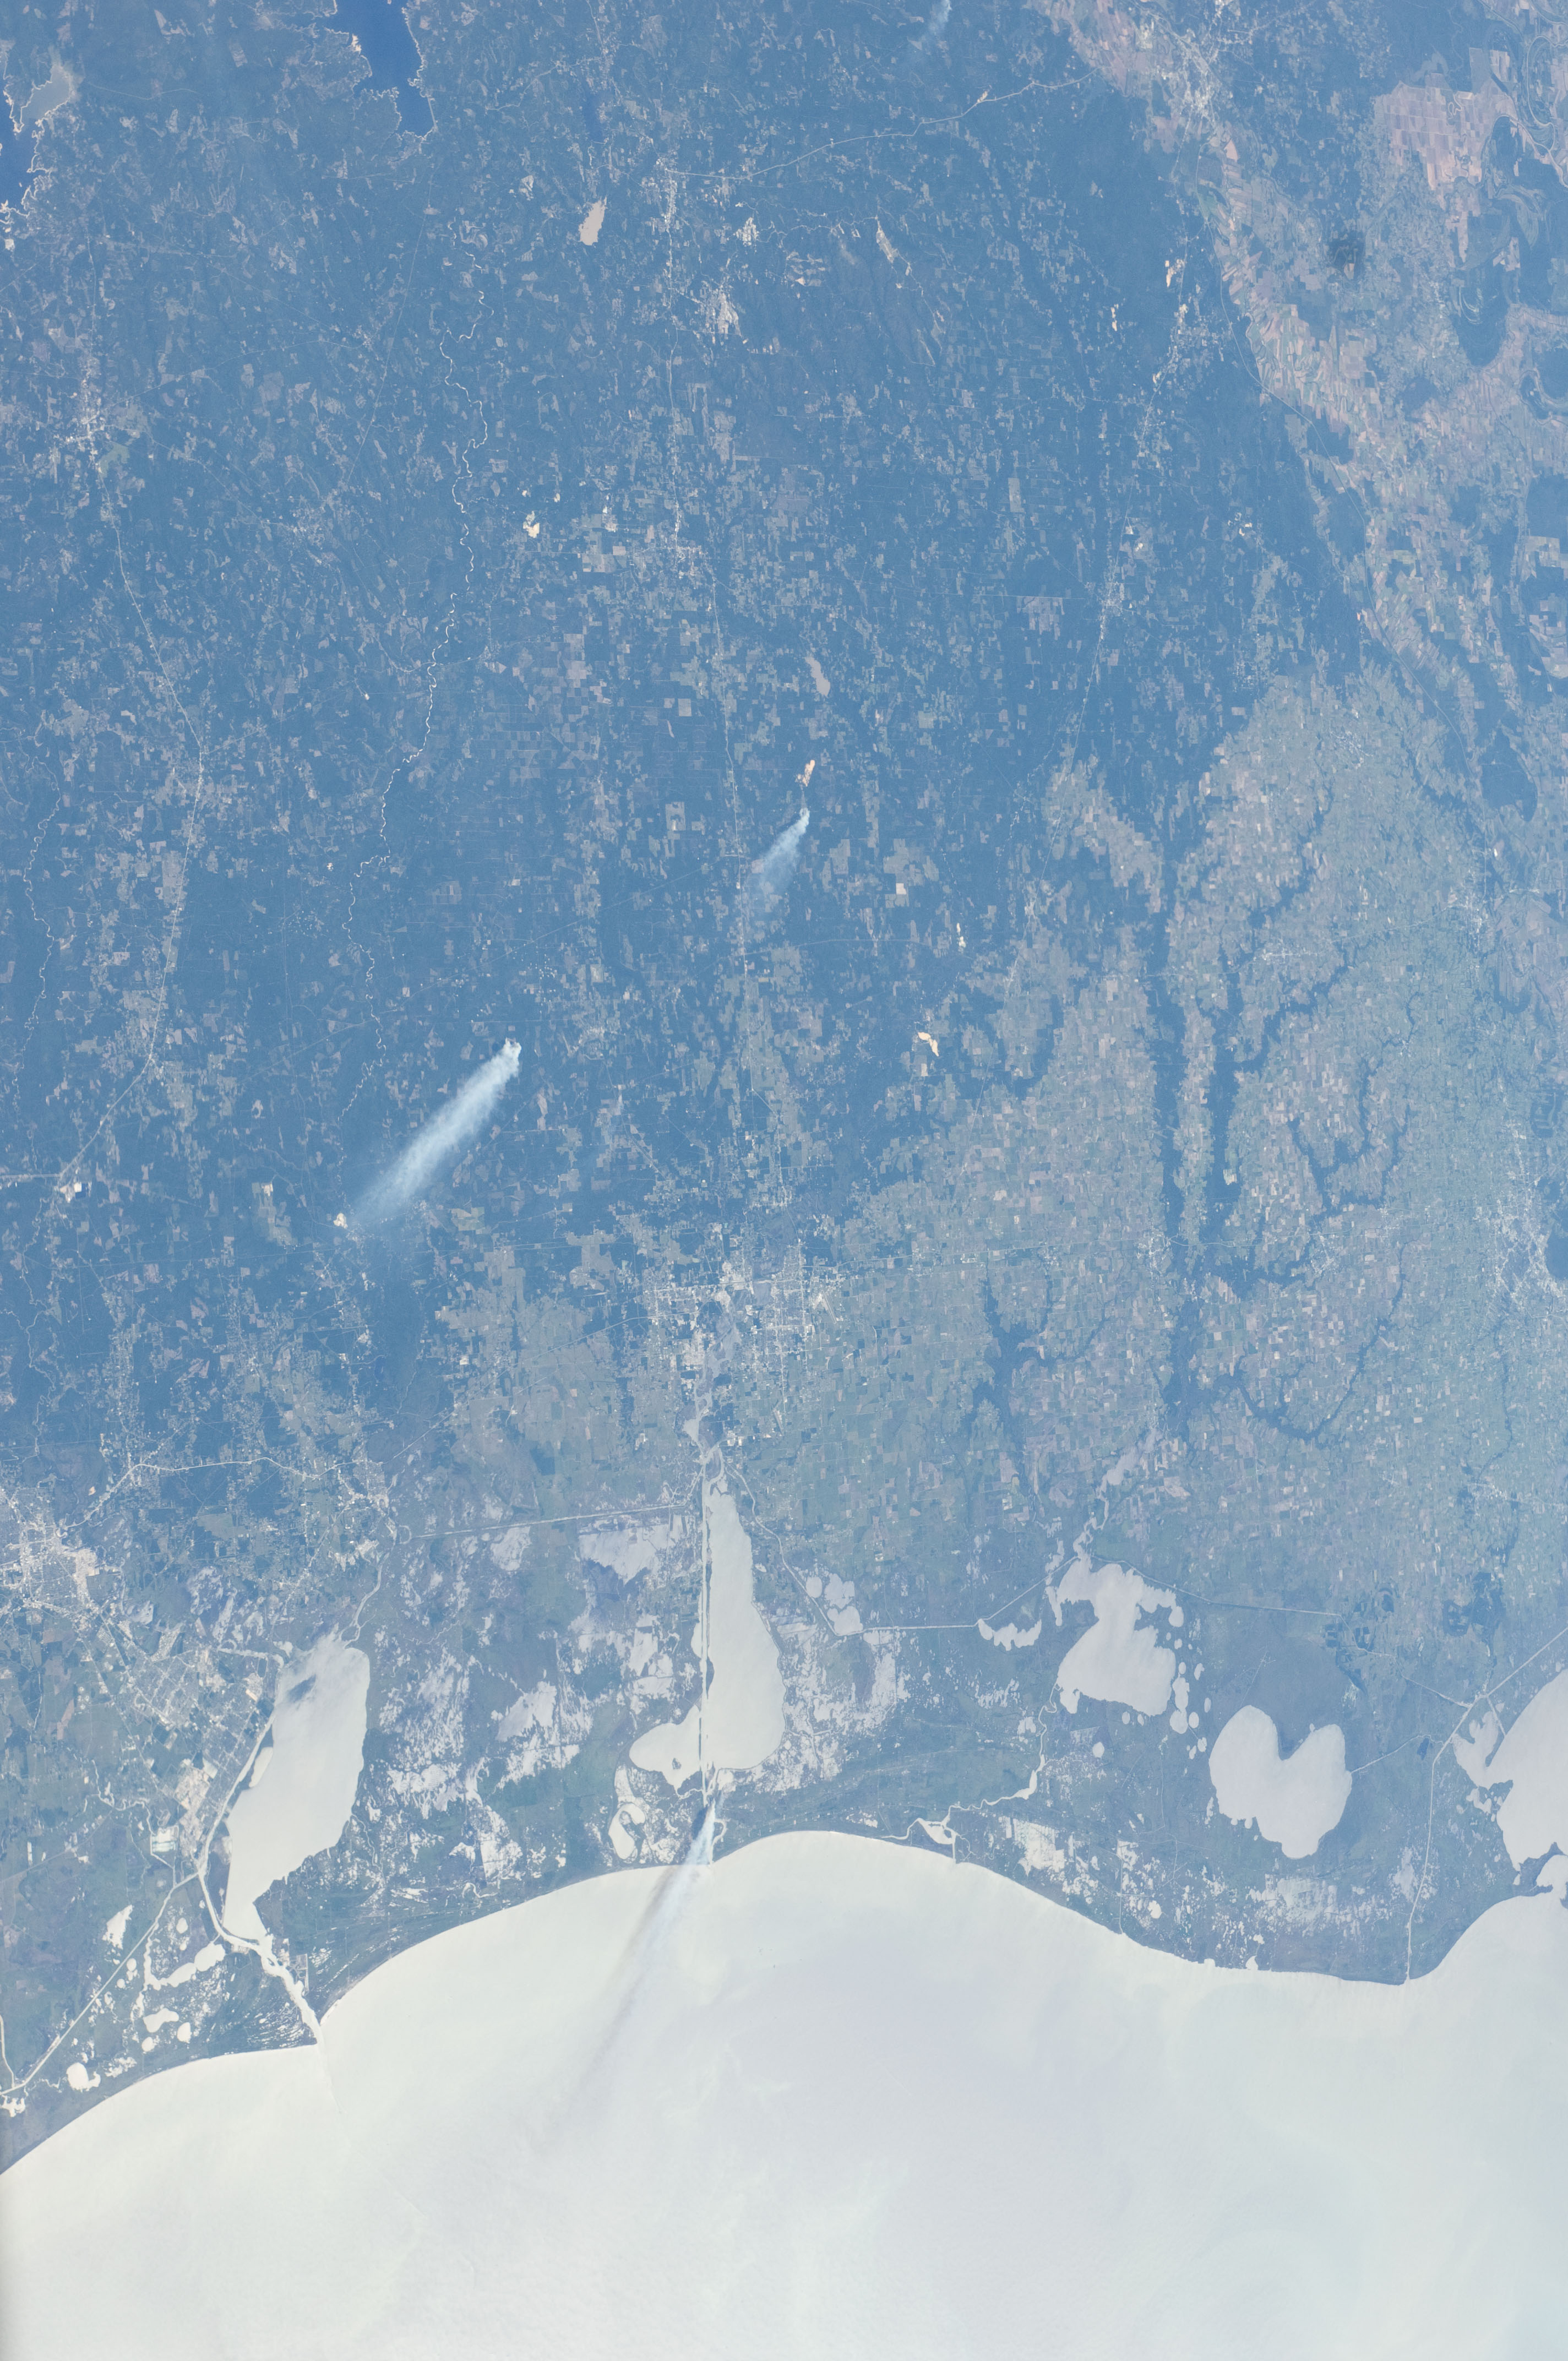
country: USA-LOUISIANA
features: CALCASIEU L., LAKE CHARLES, BEAUMONT, SMOKE PLUMES, FOR., COAST, LAKES
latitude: 30.5
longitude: -93.0
